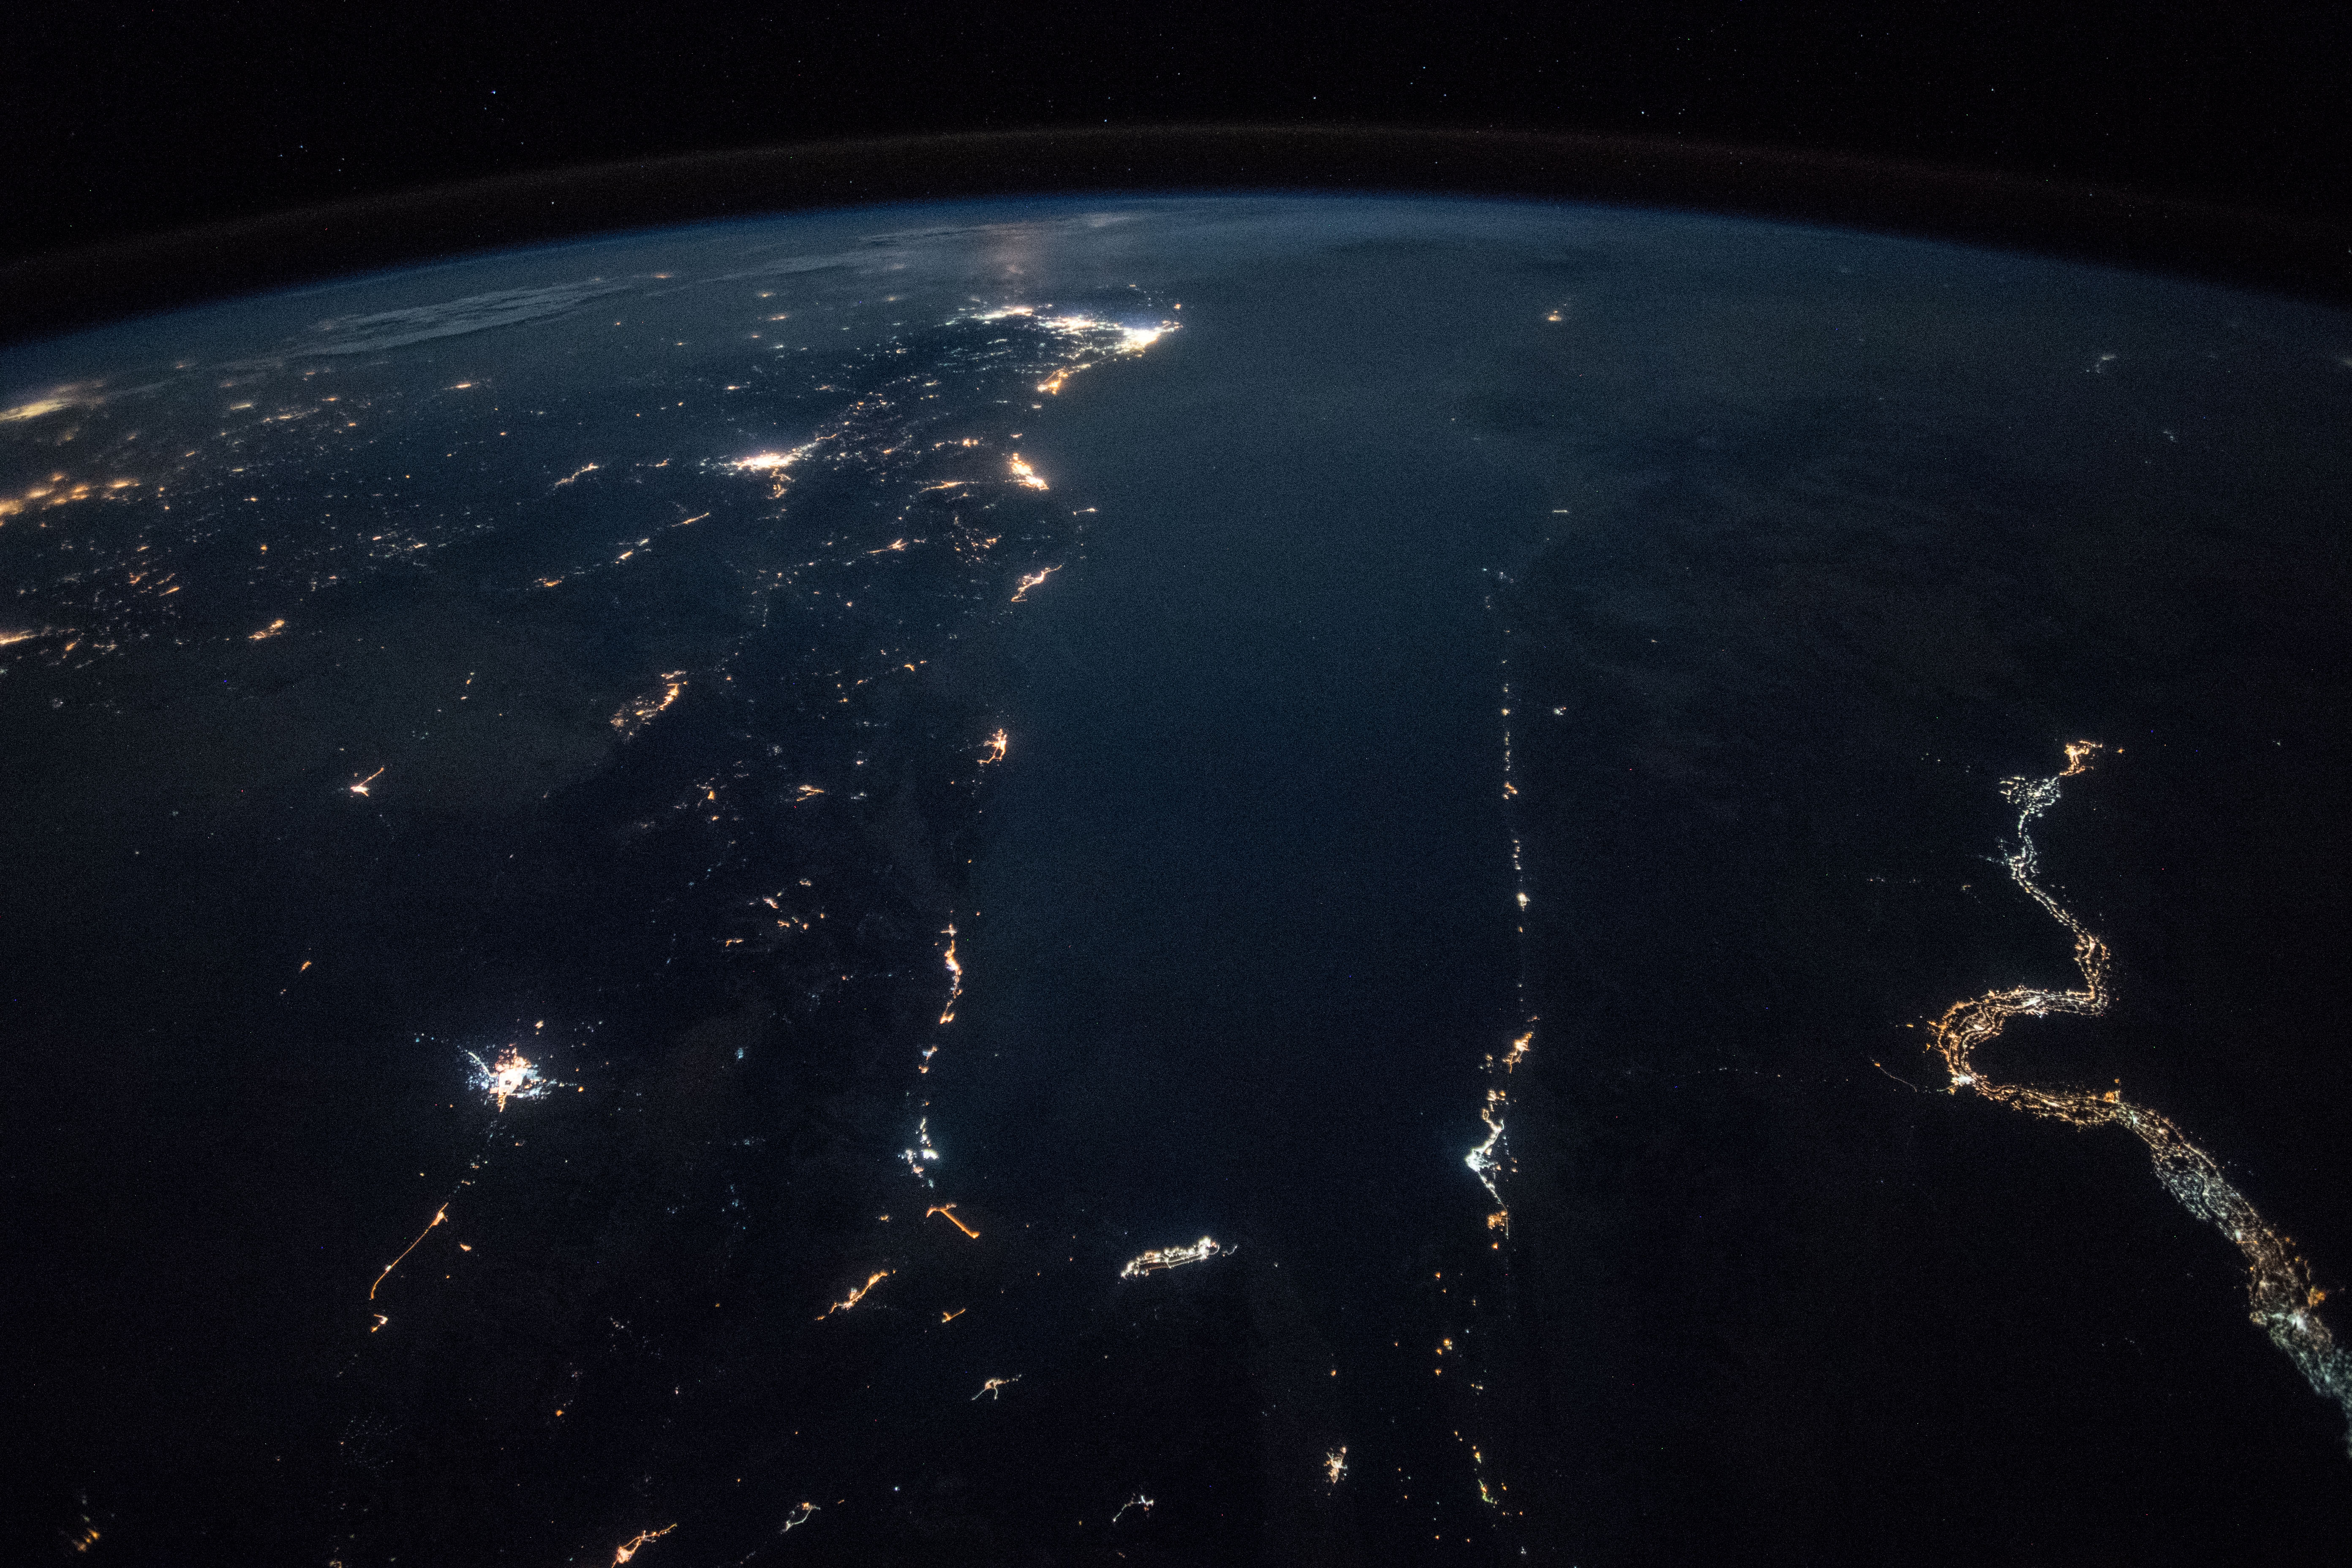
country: SAUDI ARABIA
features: GULF OF SUEZ, GULF OF AQABA, HEJAZ MOUNTAINS, TABUK CITY, RAS MOHAMMED CITY, SHARM EL-SHEIKH CITY, NILE RIVER, EARTH LIMB, NIGHT
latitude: 27.1
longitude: 35.3
